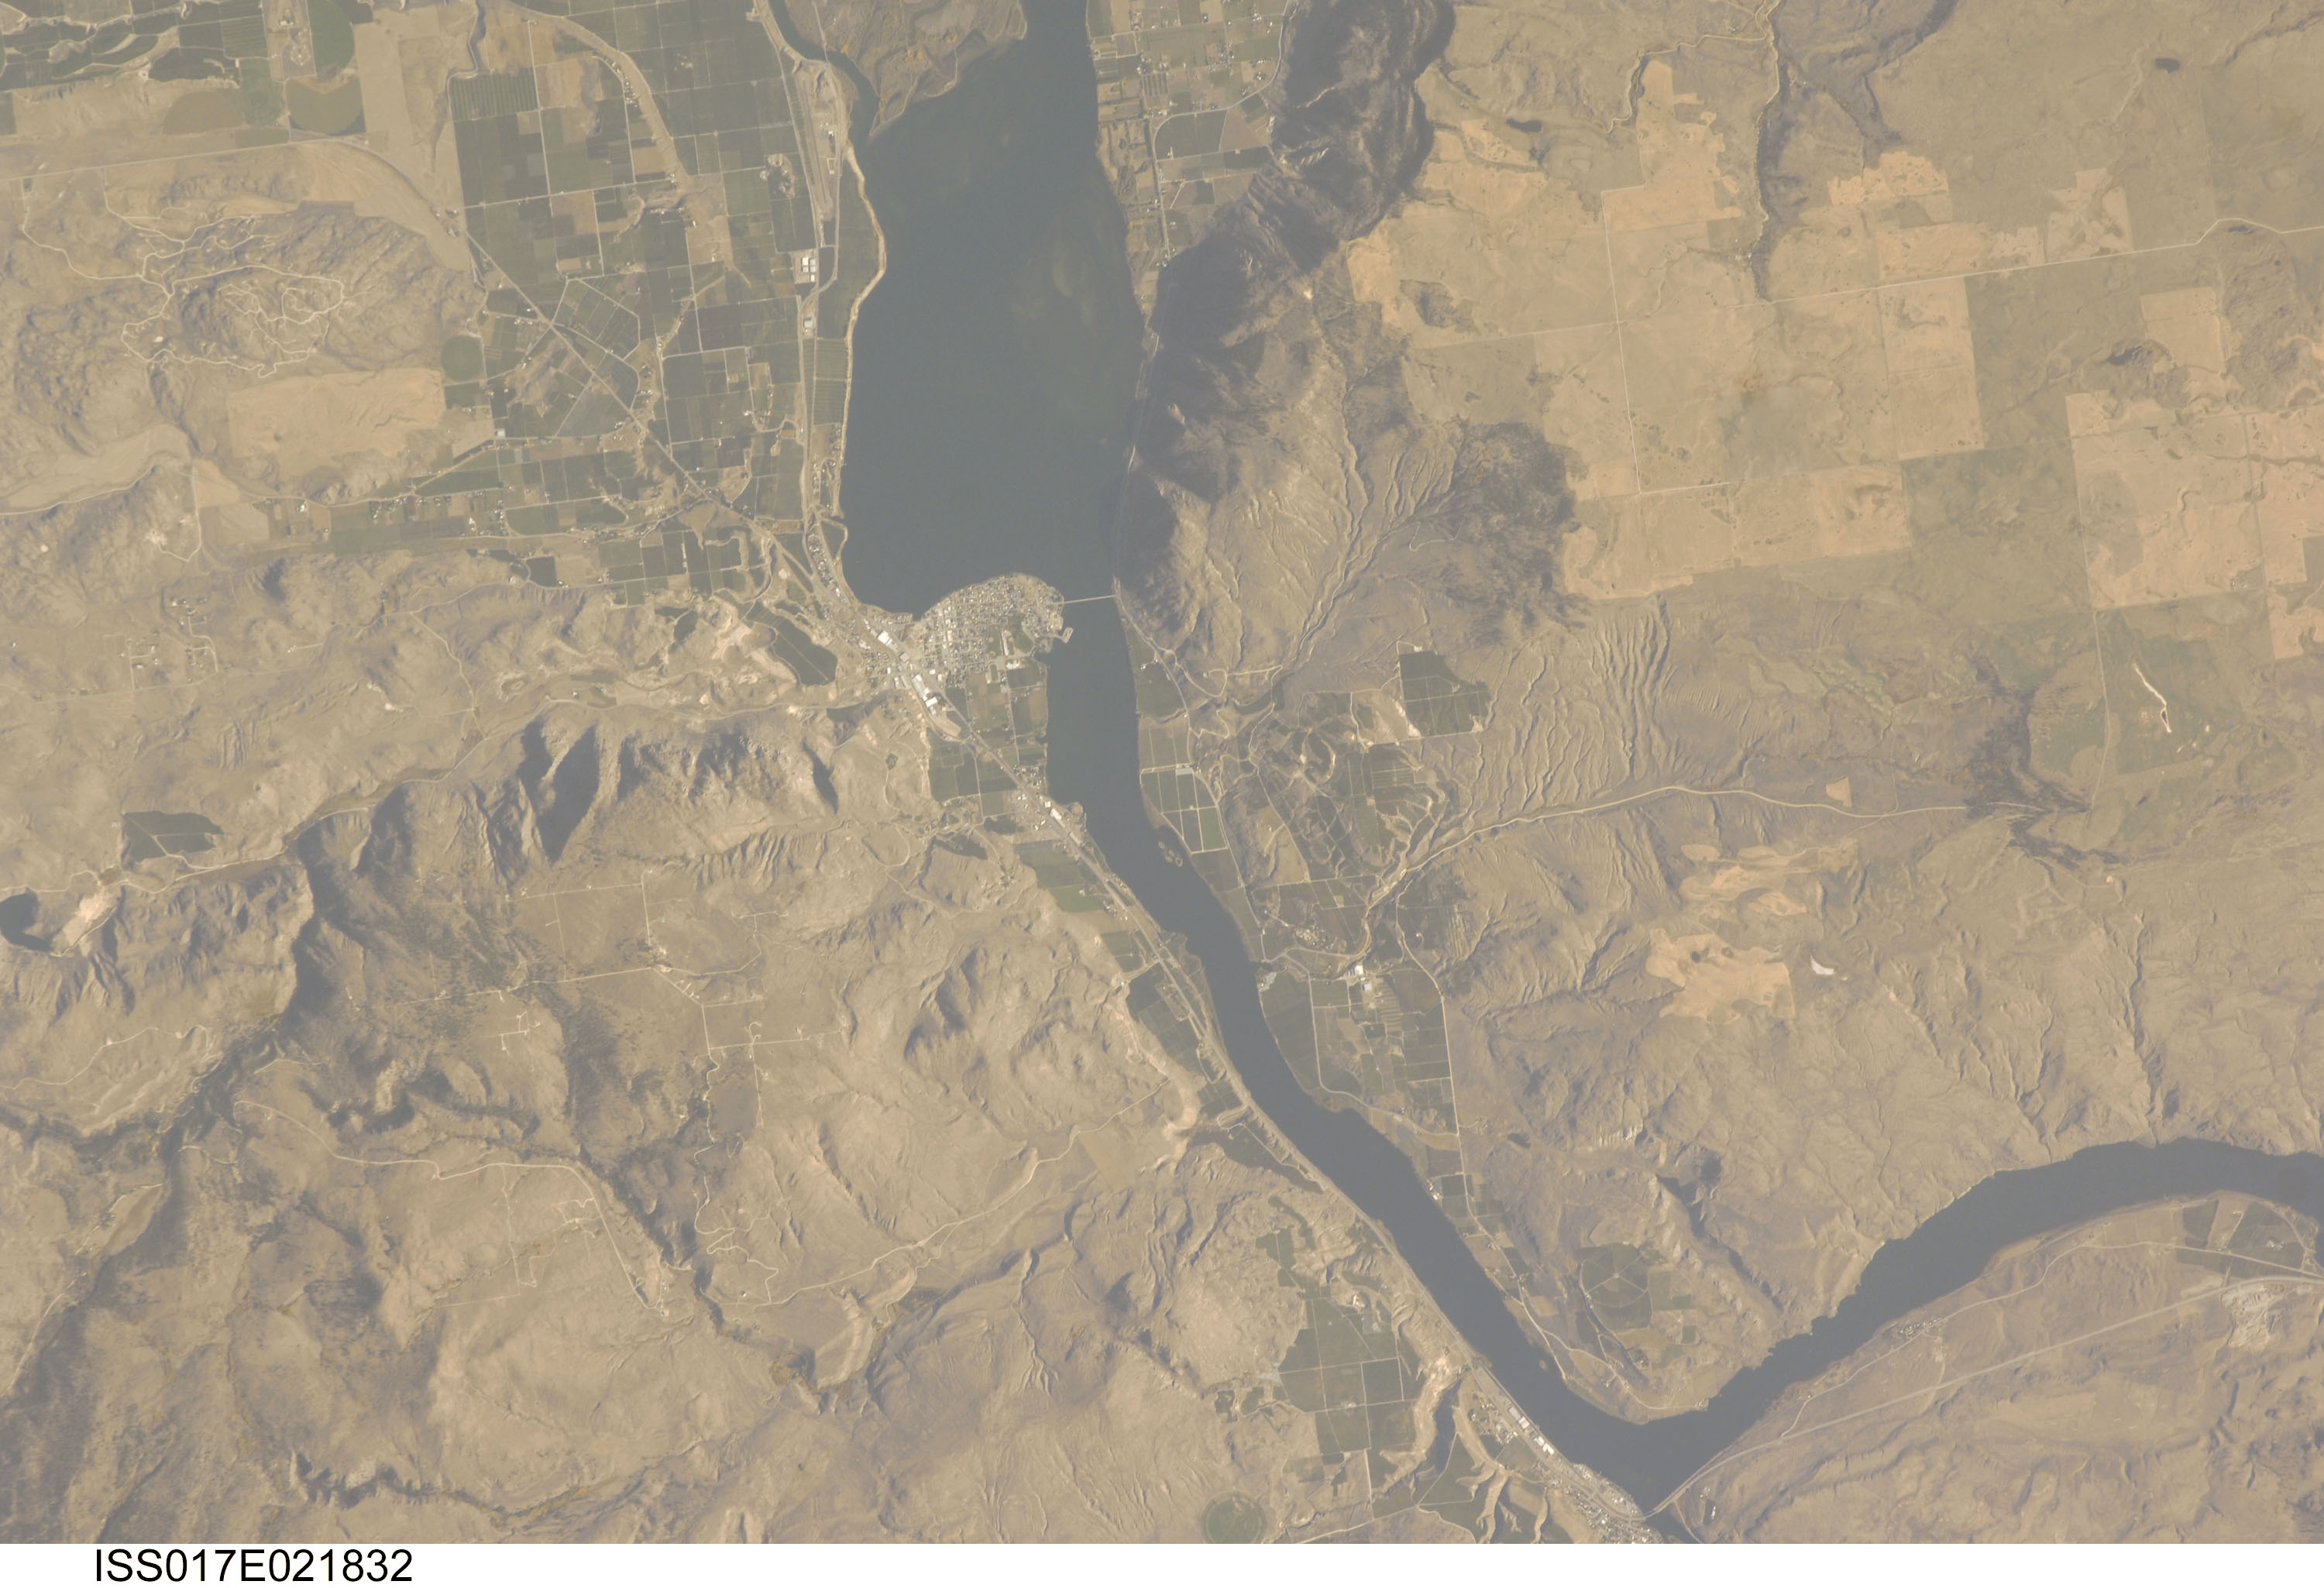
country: USA-WASHINGTON
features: BREWSTER, L. PATEROS, AGR., COLUMBIA R.
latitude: 48.1
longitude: -119.8
